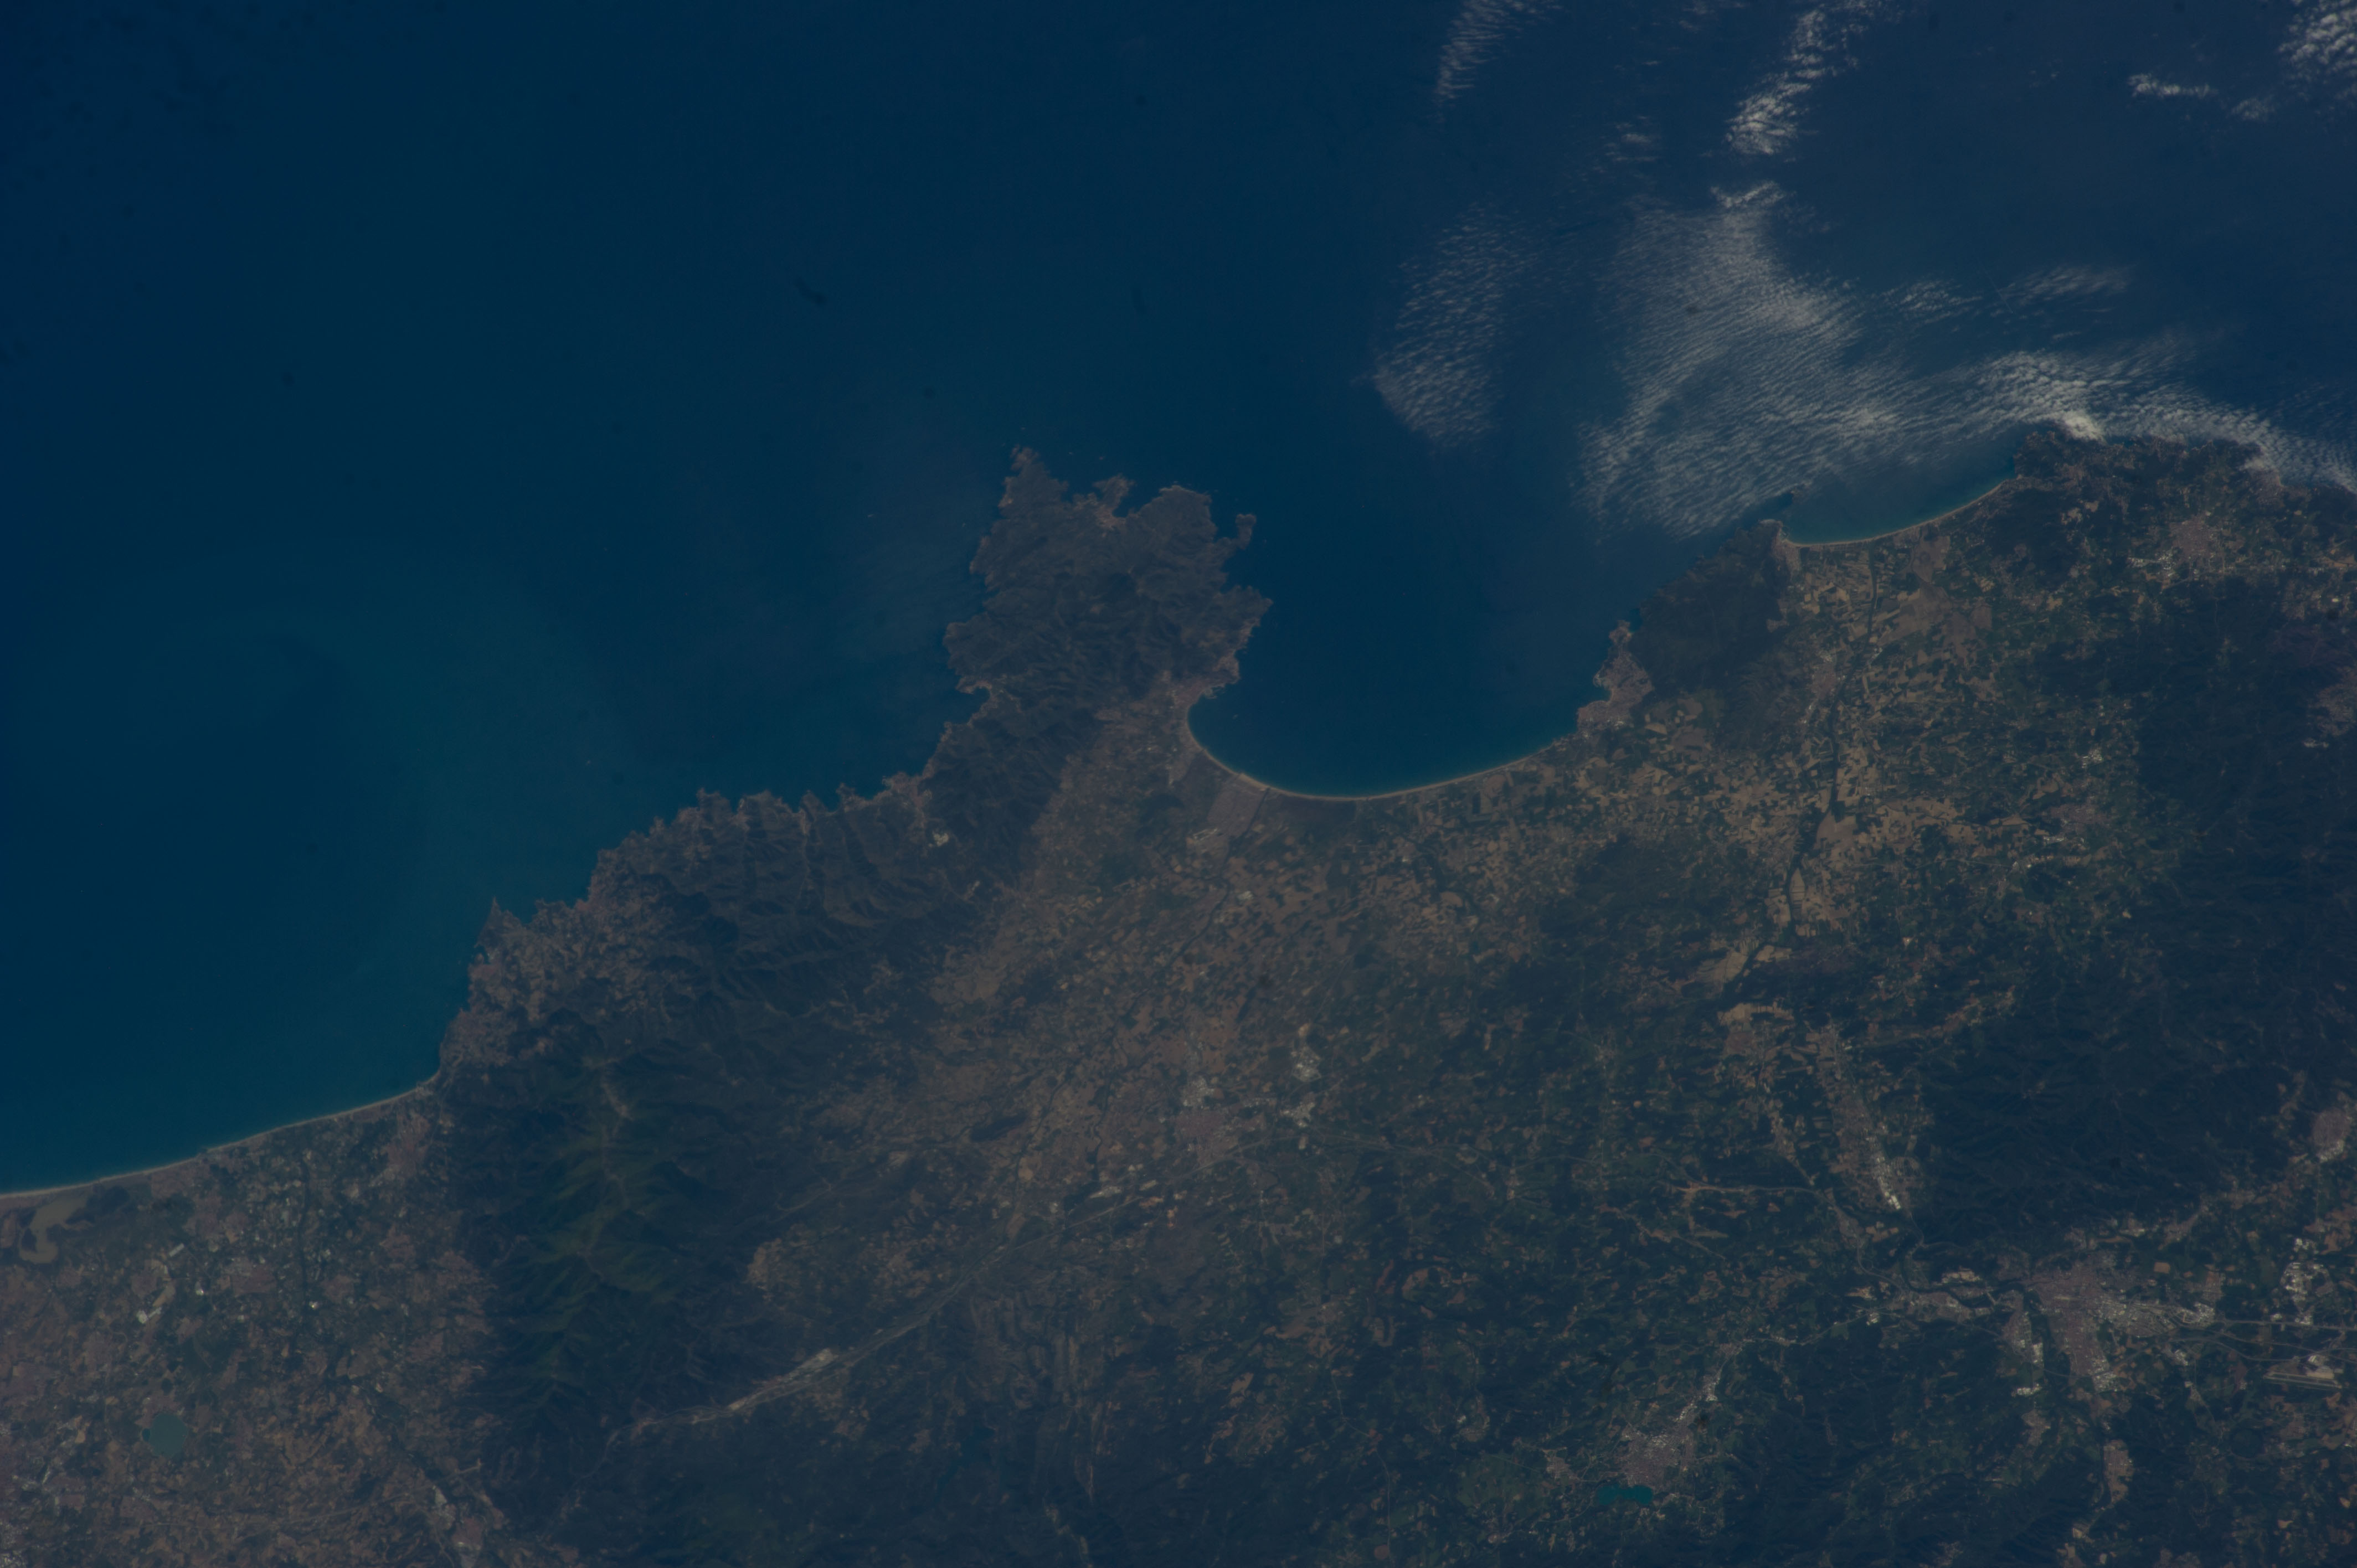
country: SPAIN
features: ROSES GULF, ROSES CITY, CAPE NORFEU, COASTLINE, NATIONAL PARK AIGUAMOLLS DE L'EMPORDA, FIGUERAS CITY
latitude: 42.3
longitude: 3.1
